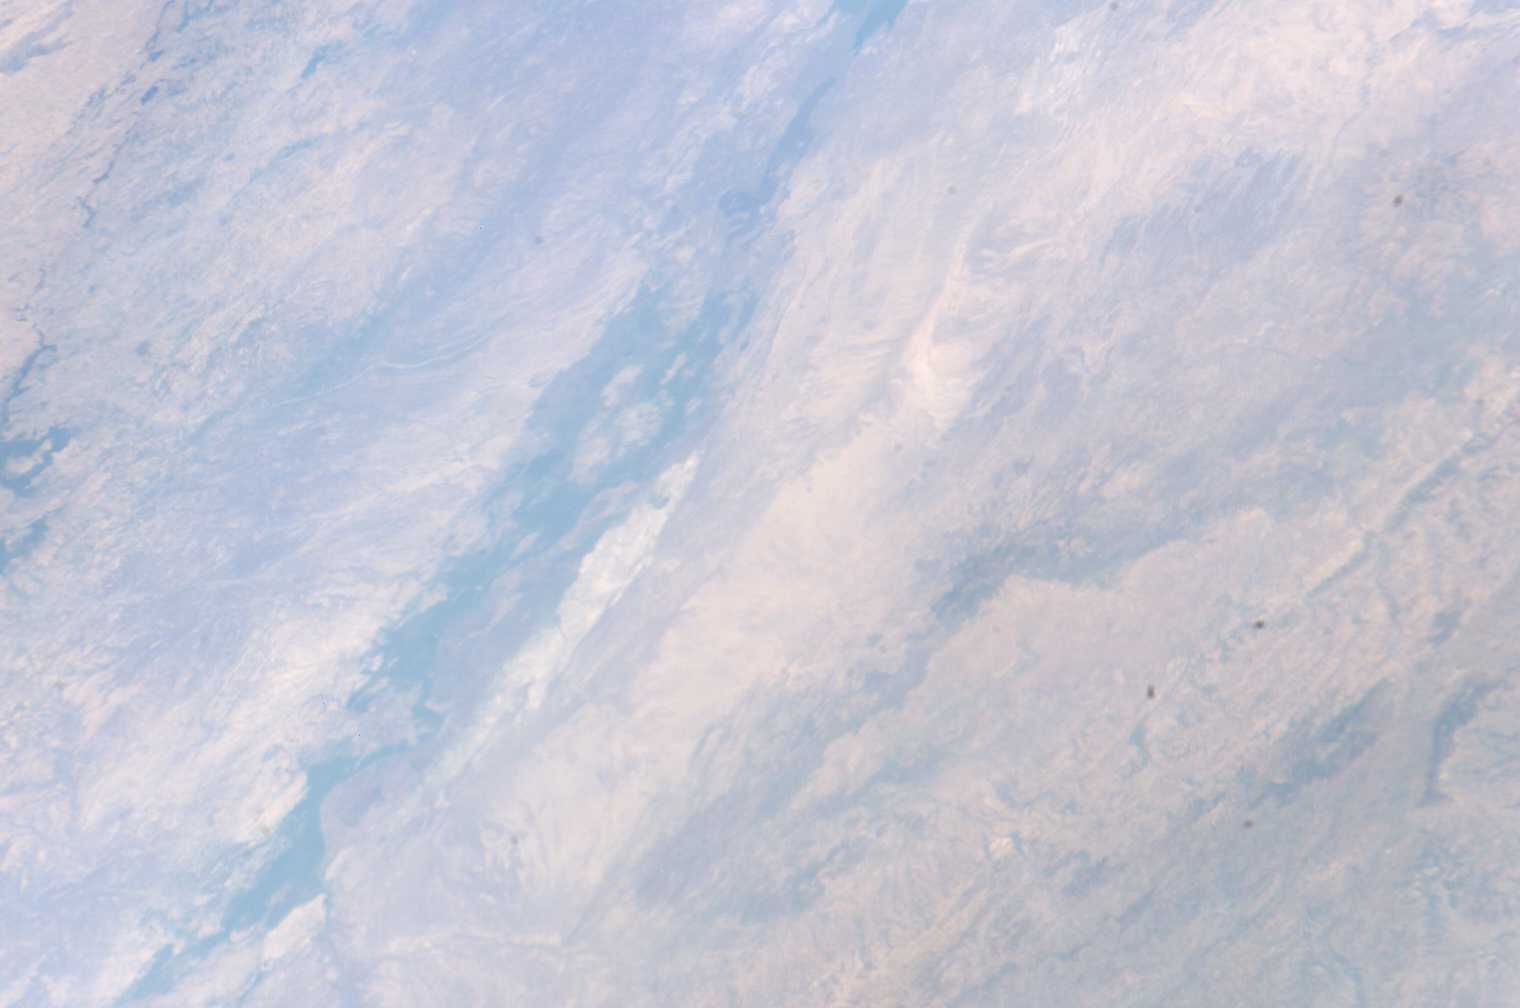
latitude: 9.5
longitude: 40.4
